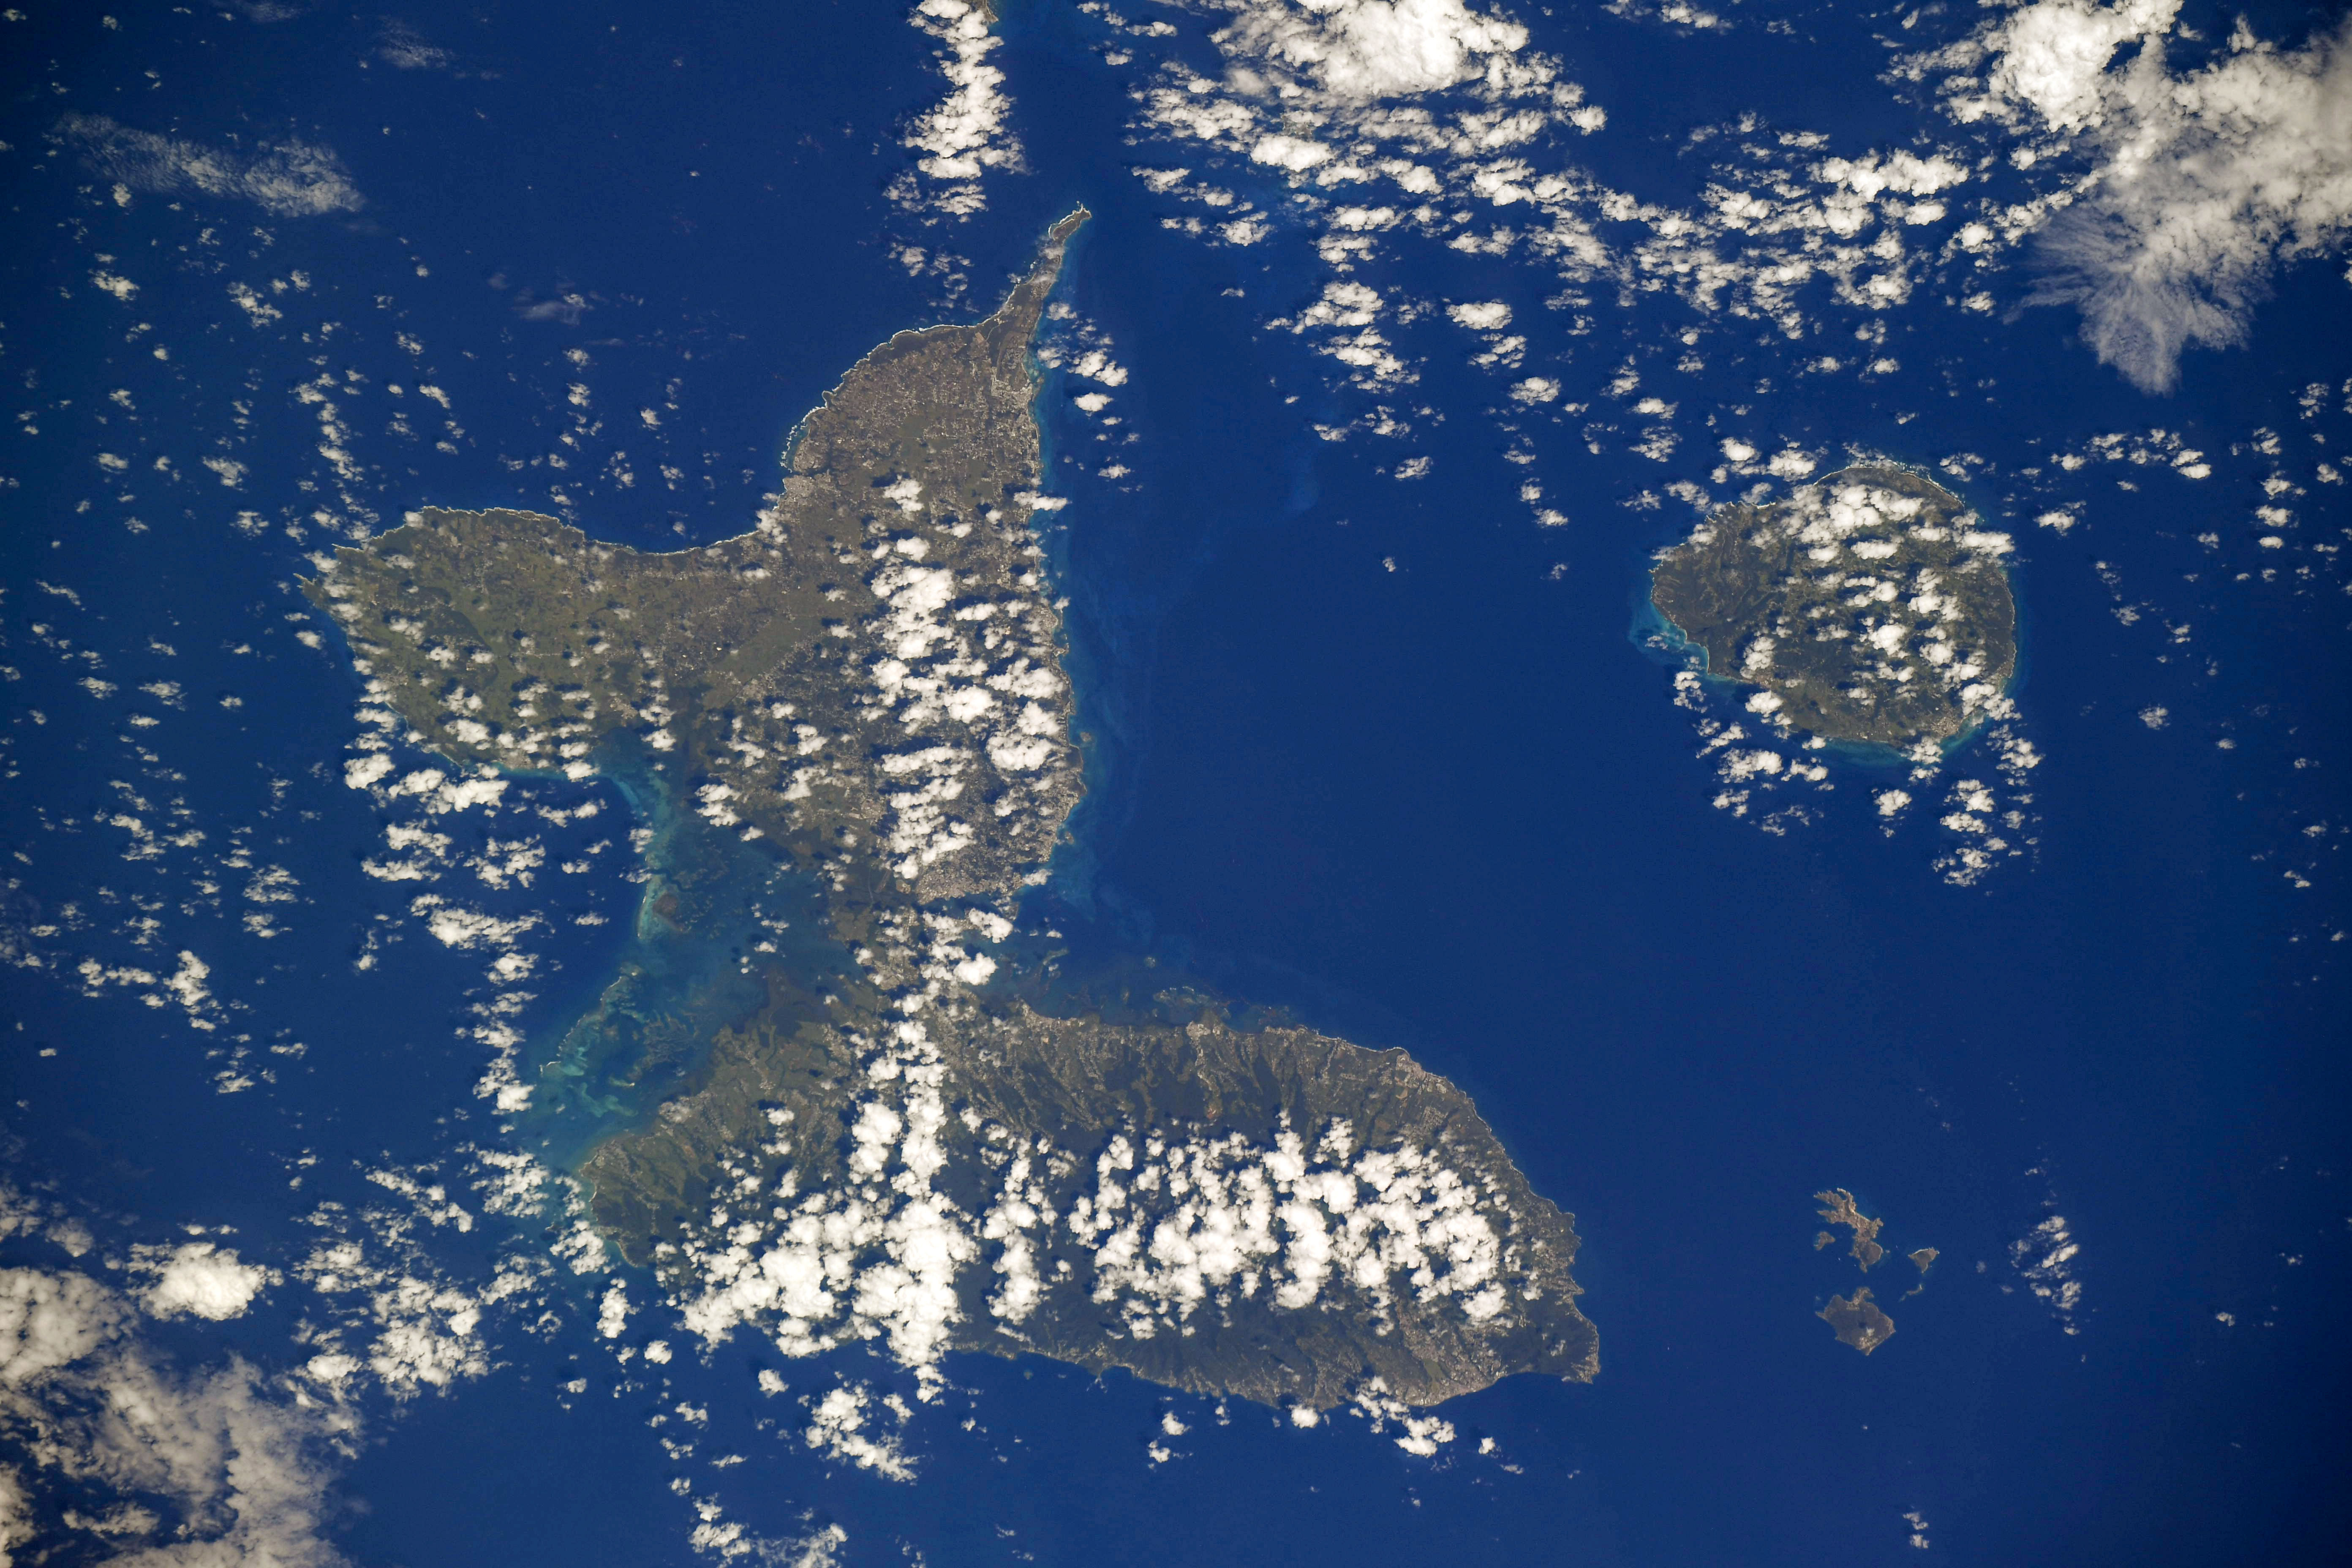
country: LESSER ANTILLES
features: GUADELOUPE ISLAND, CARIBBEAN SEA, MARIE-GALANTE ISLAND, ARCHIPELAGO
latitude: 16.1
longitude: -61.5
